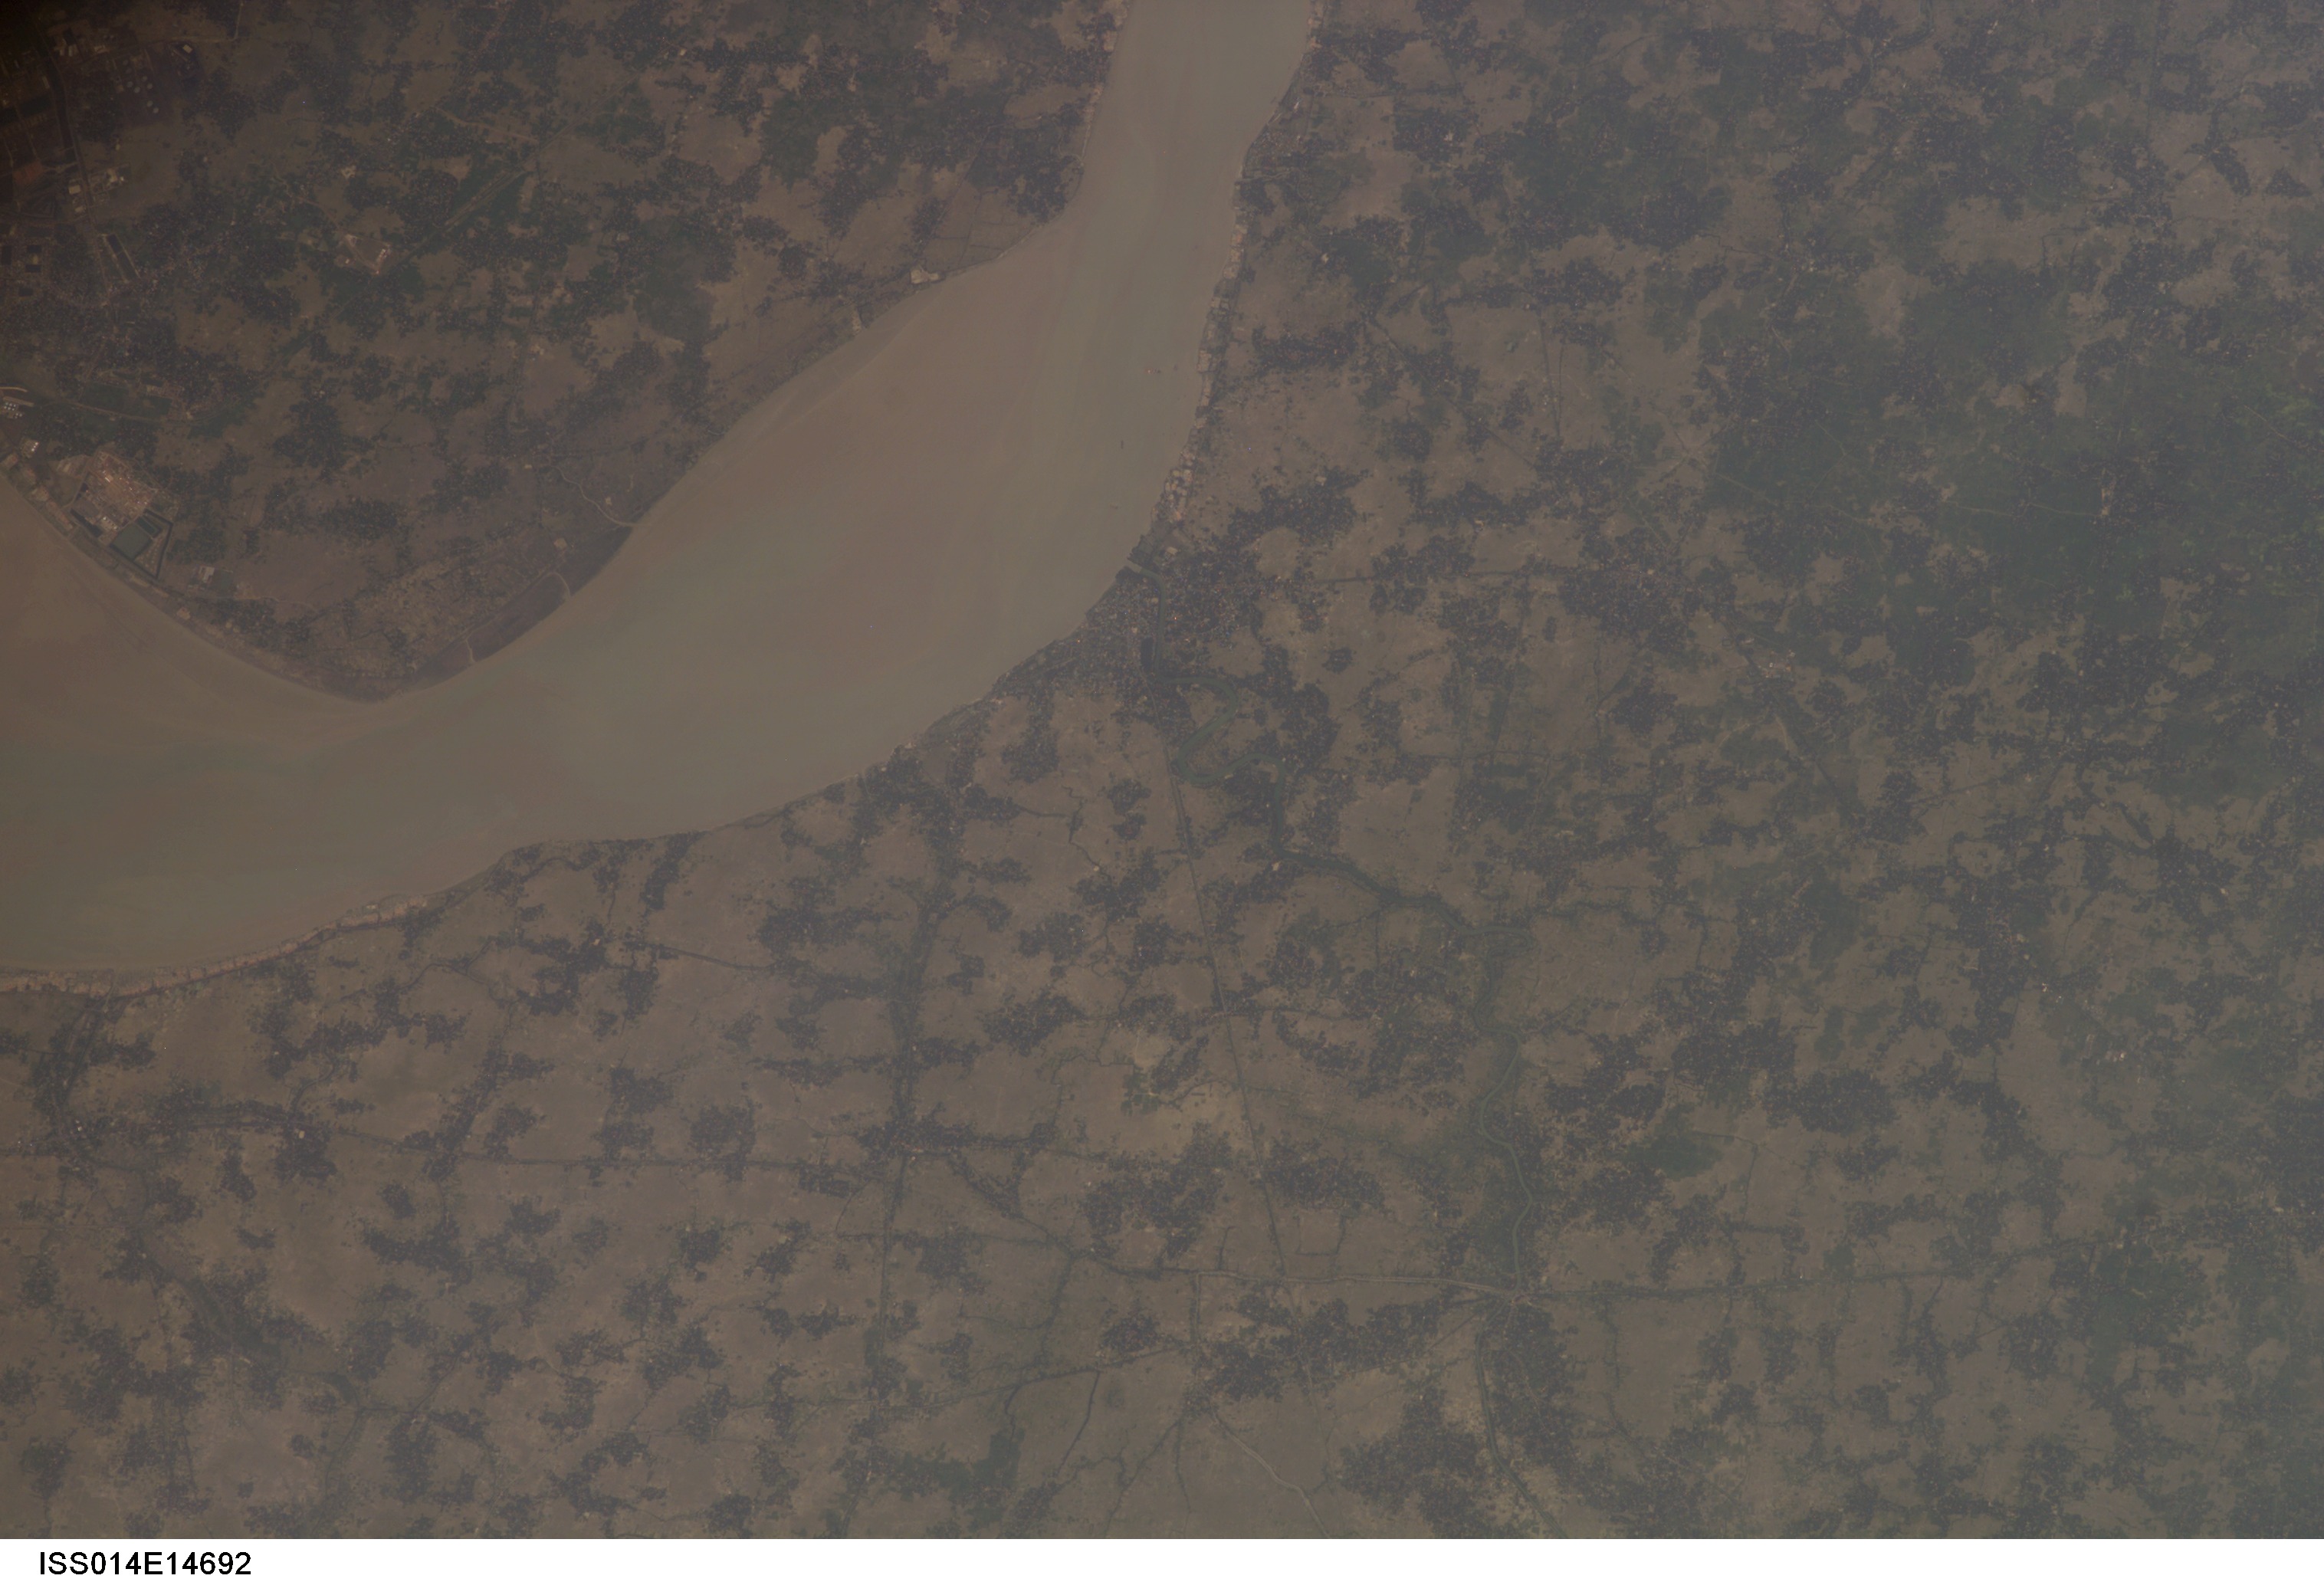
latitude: 22.2
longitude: 88.2
